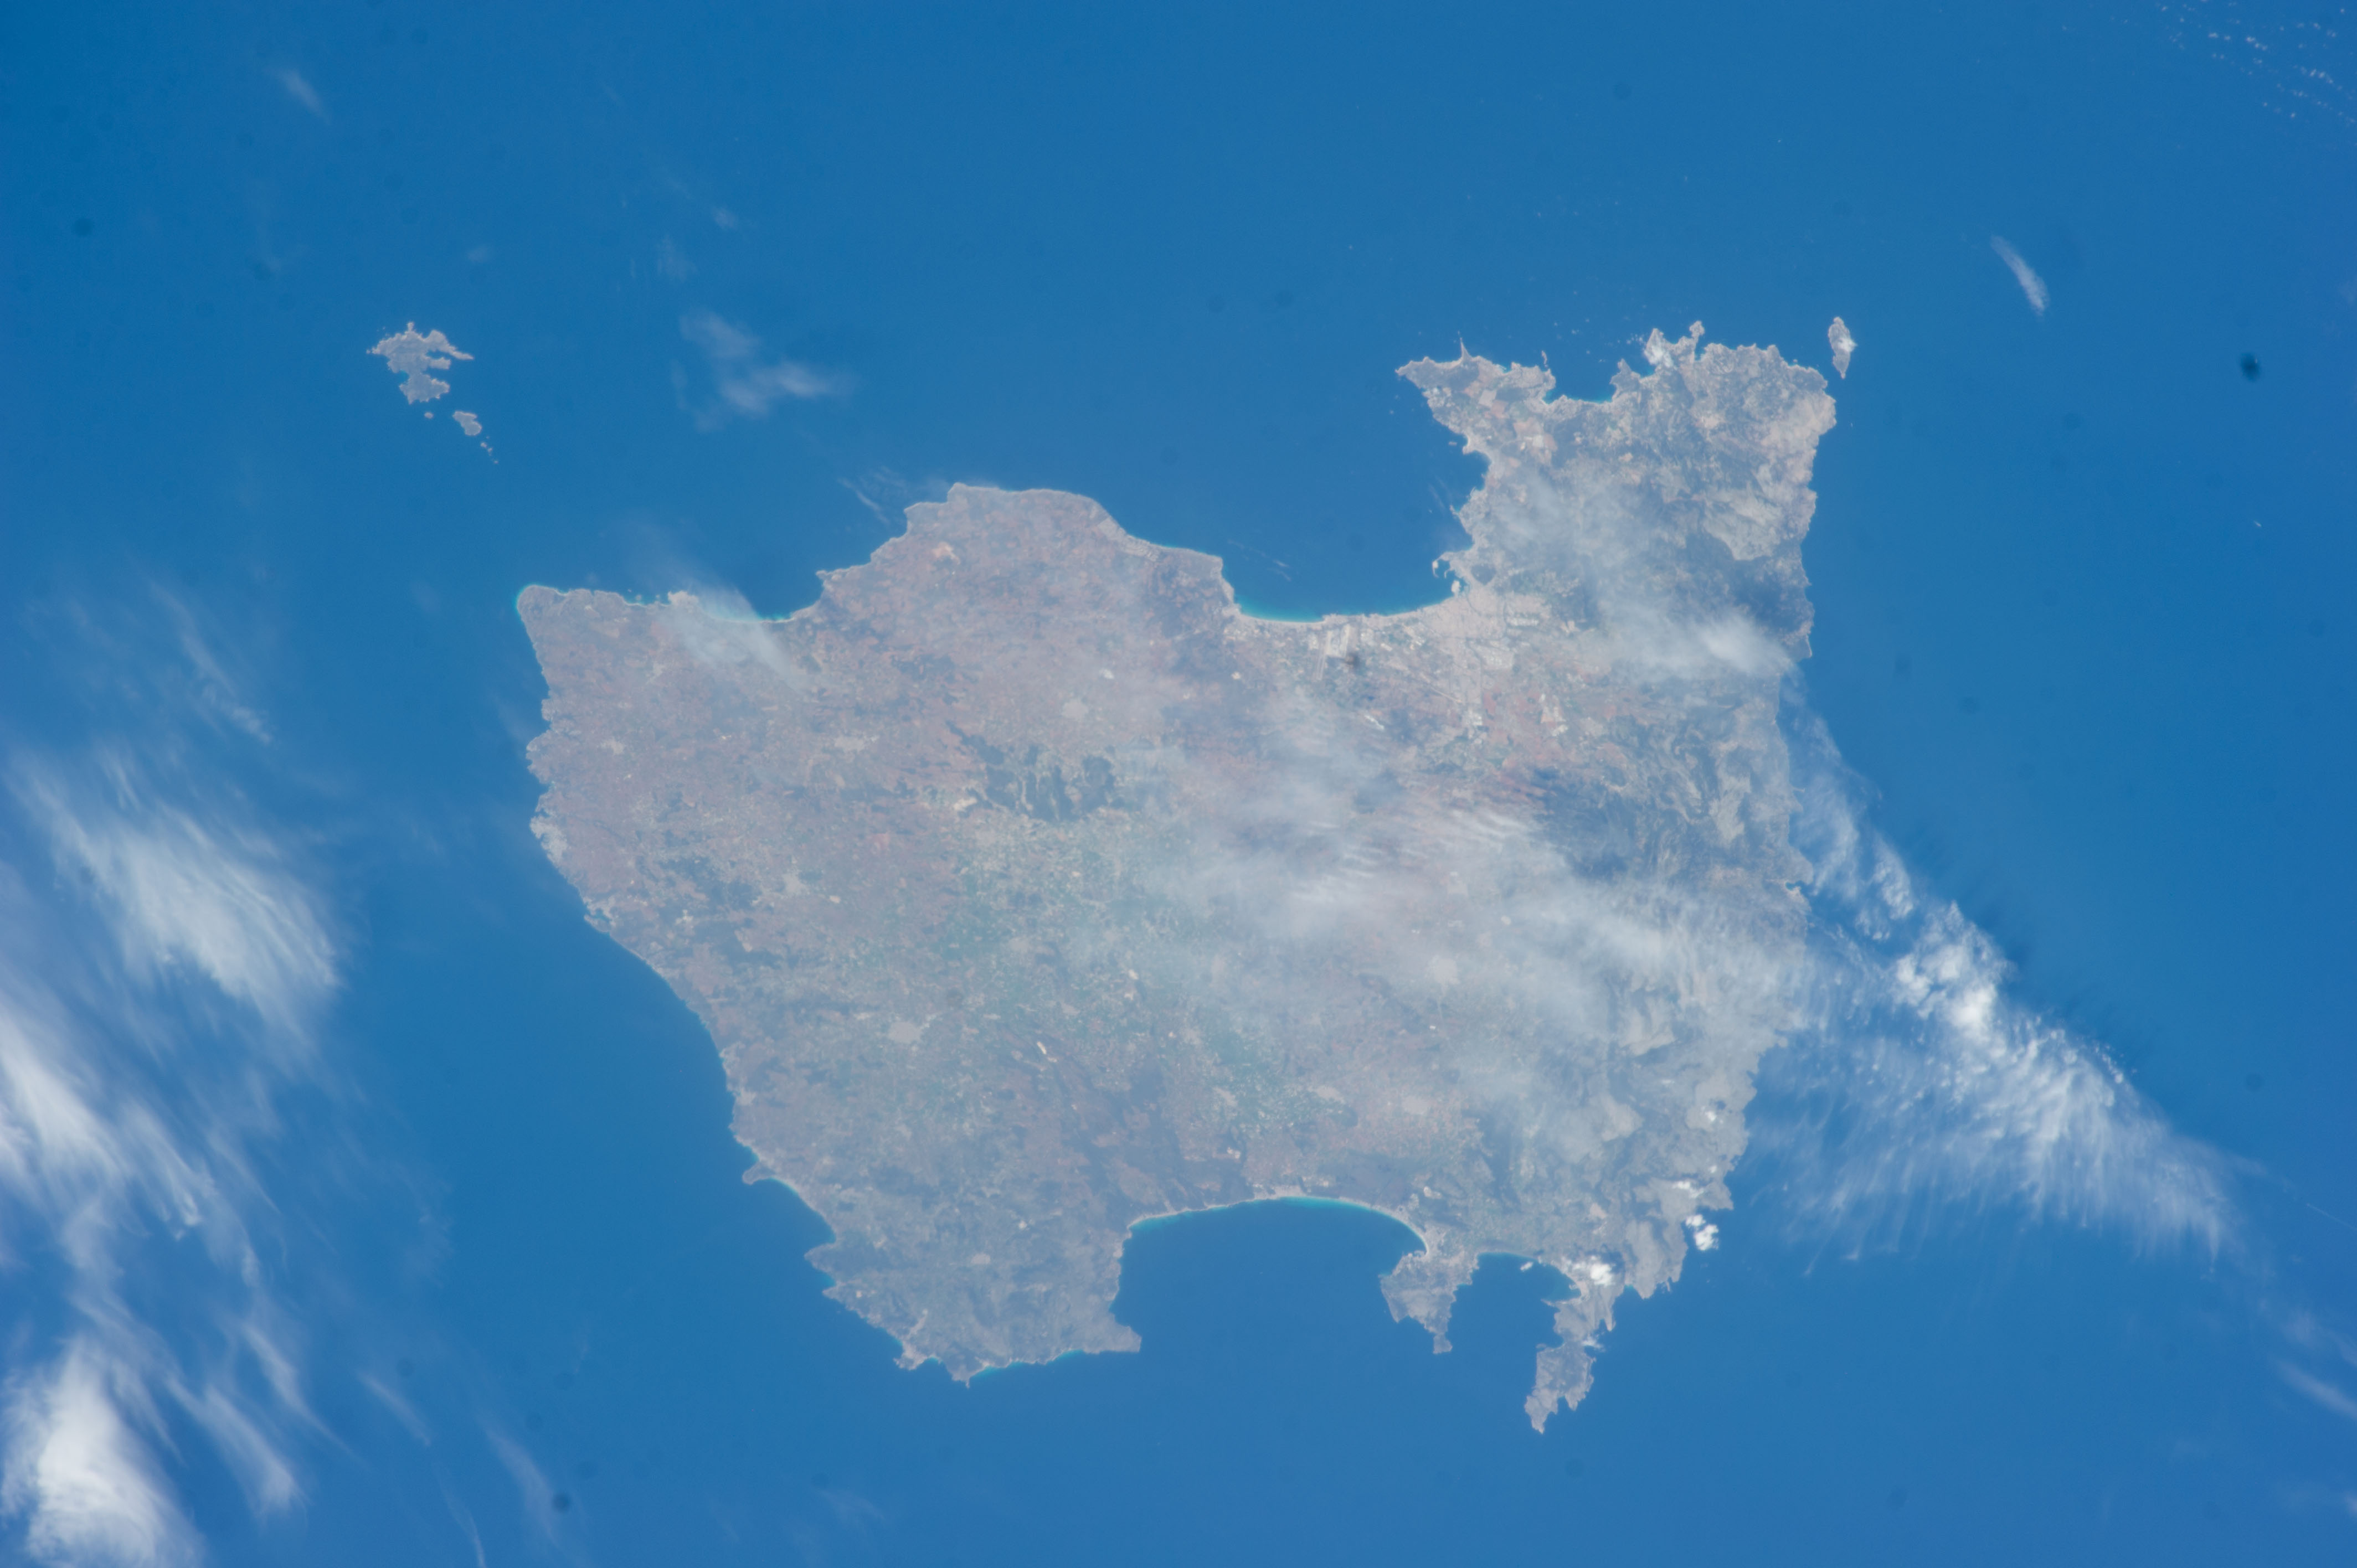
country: BALEARIC_ISLANDS
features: BALEARIC ISLANDS, MEDITERRANEAN SEA, MALLORCA, BALEARIC SEA
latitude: 39.5
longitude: 2.9
